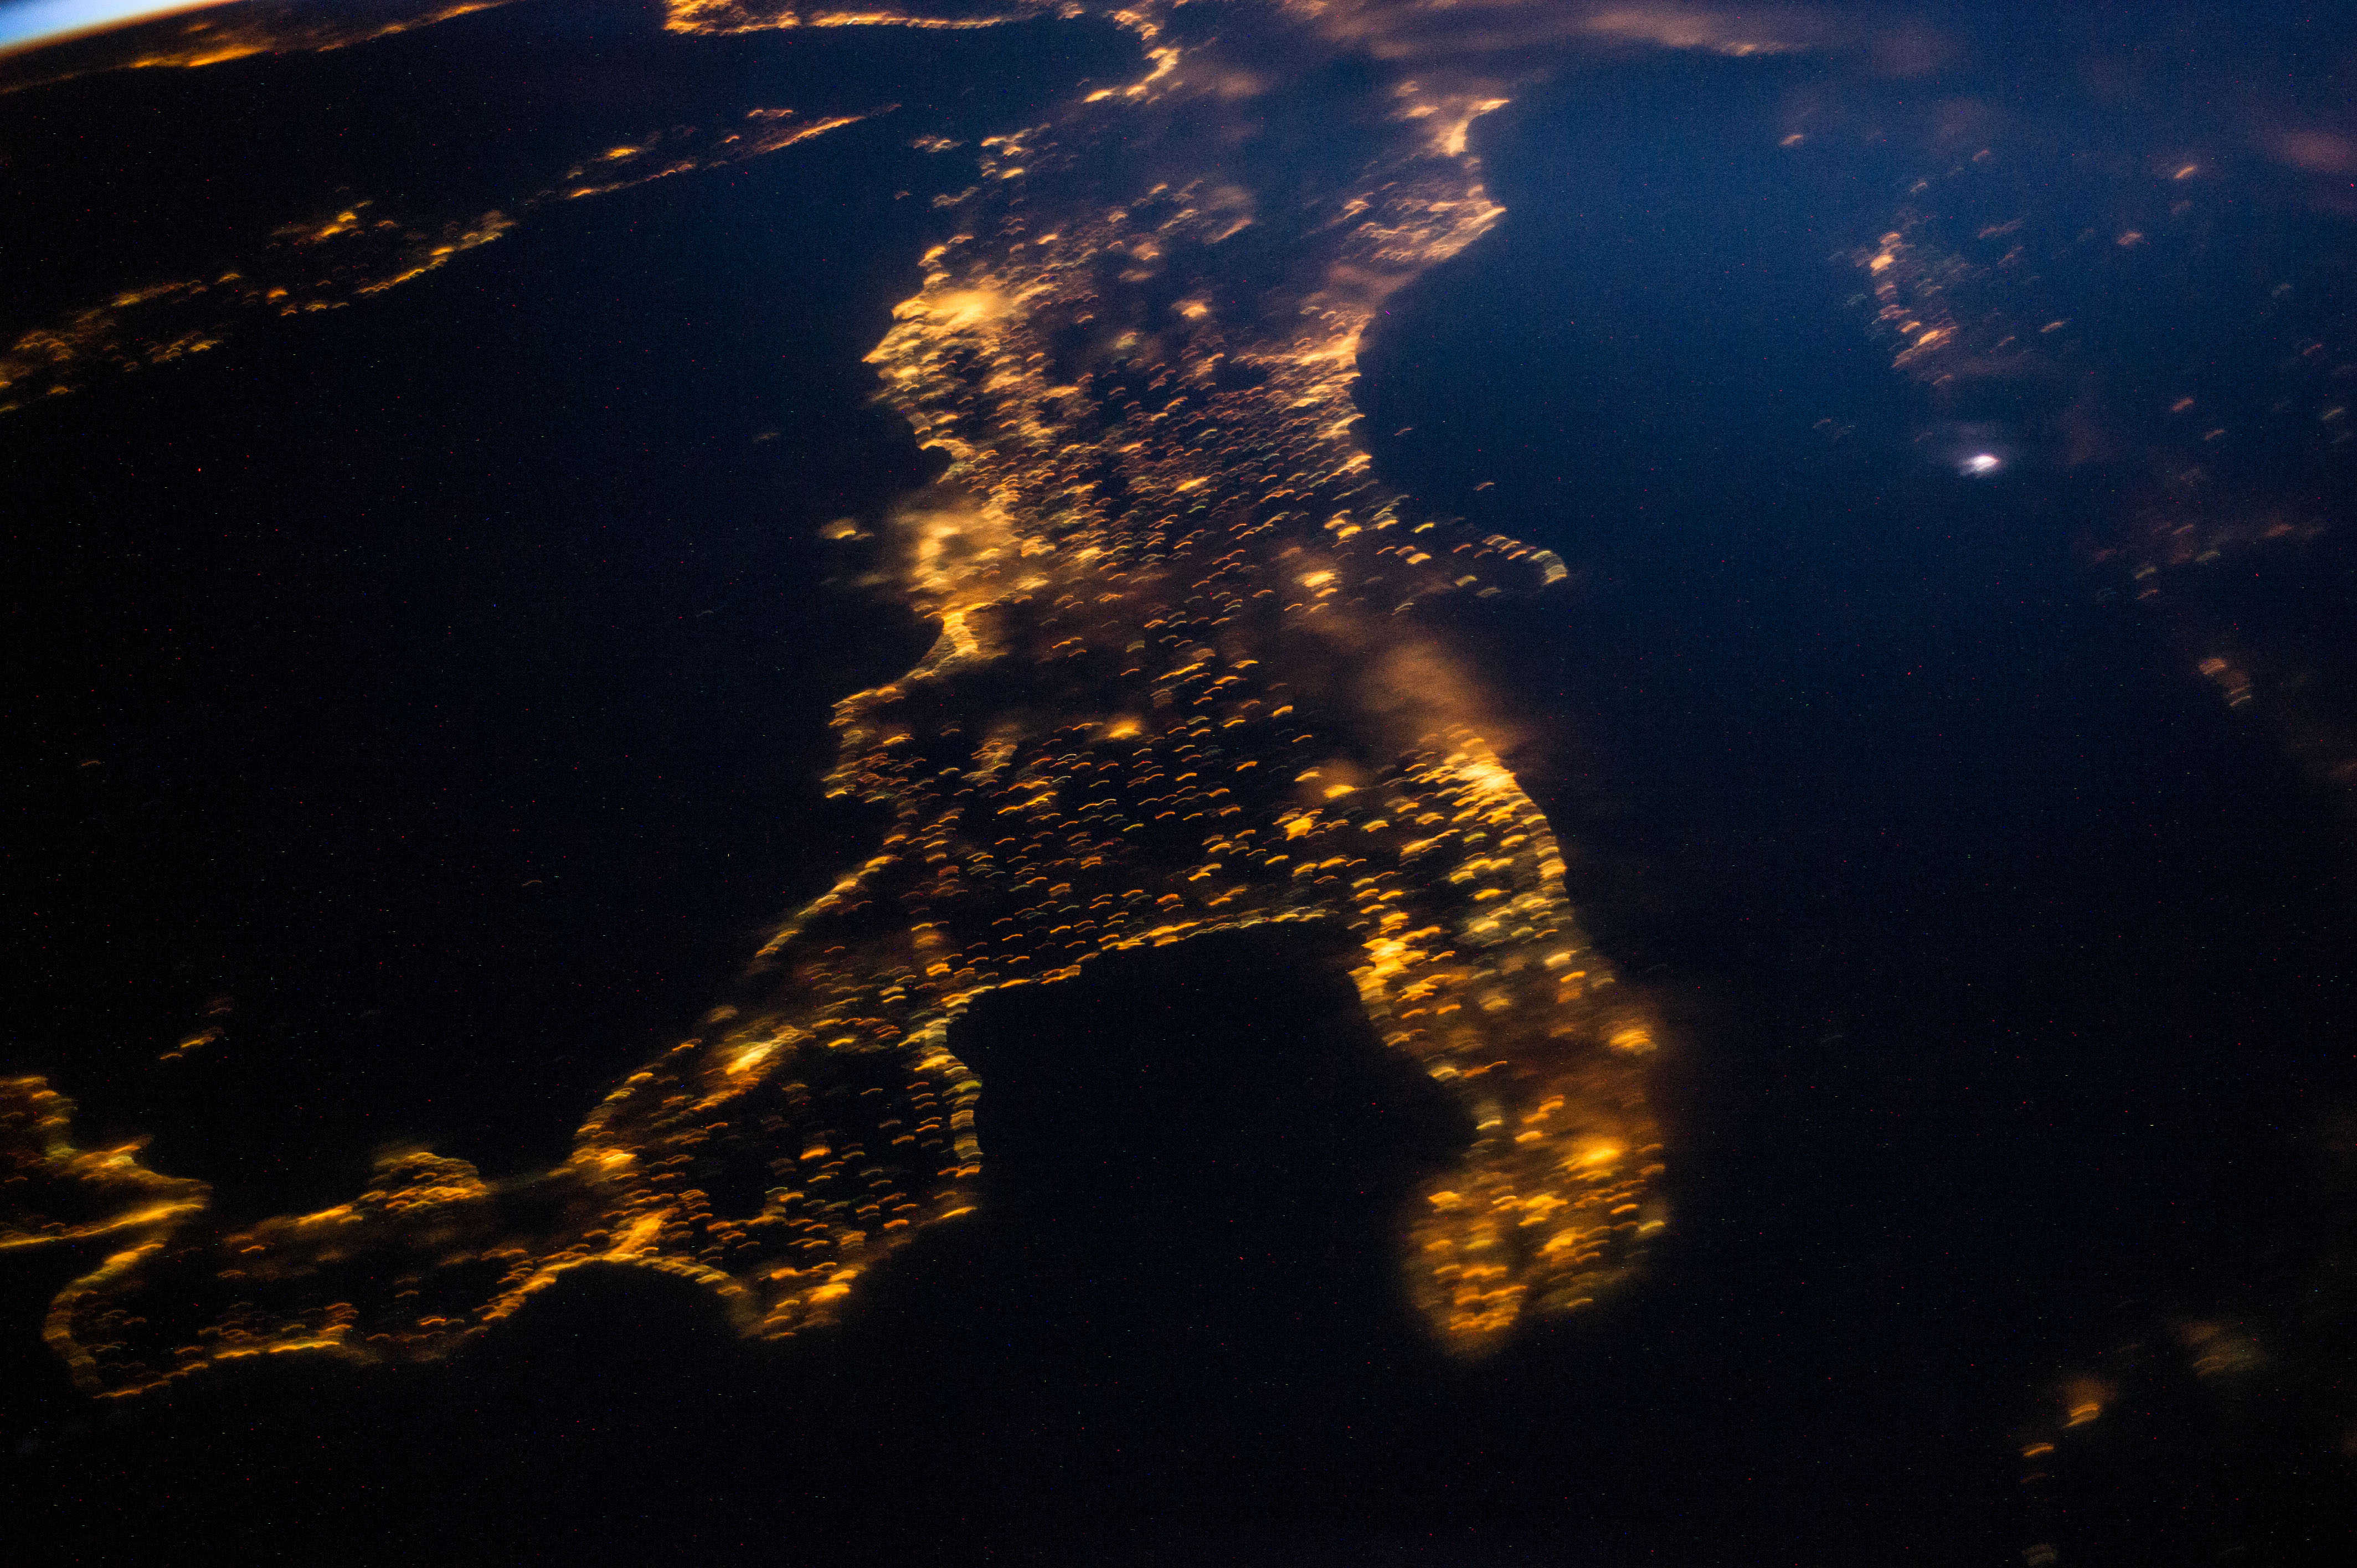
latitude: 40.0
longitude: 17.2
